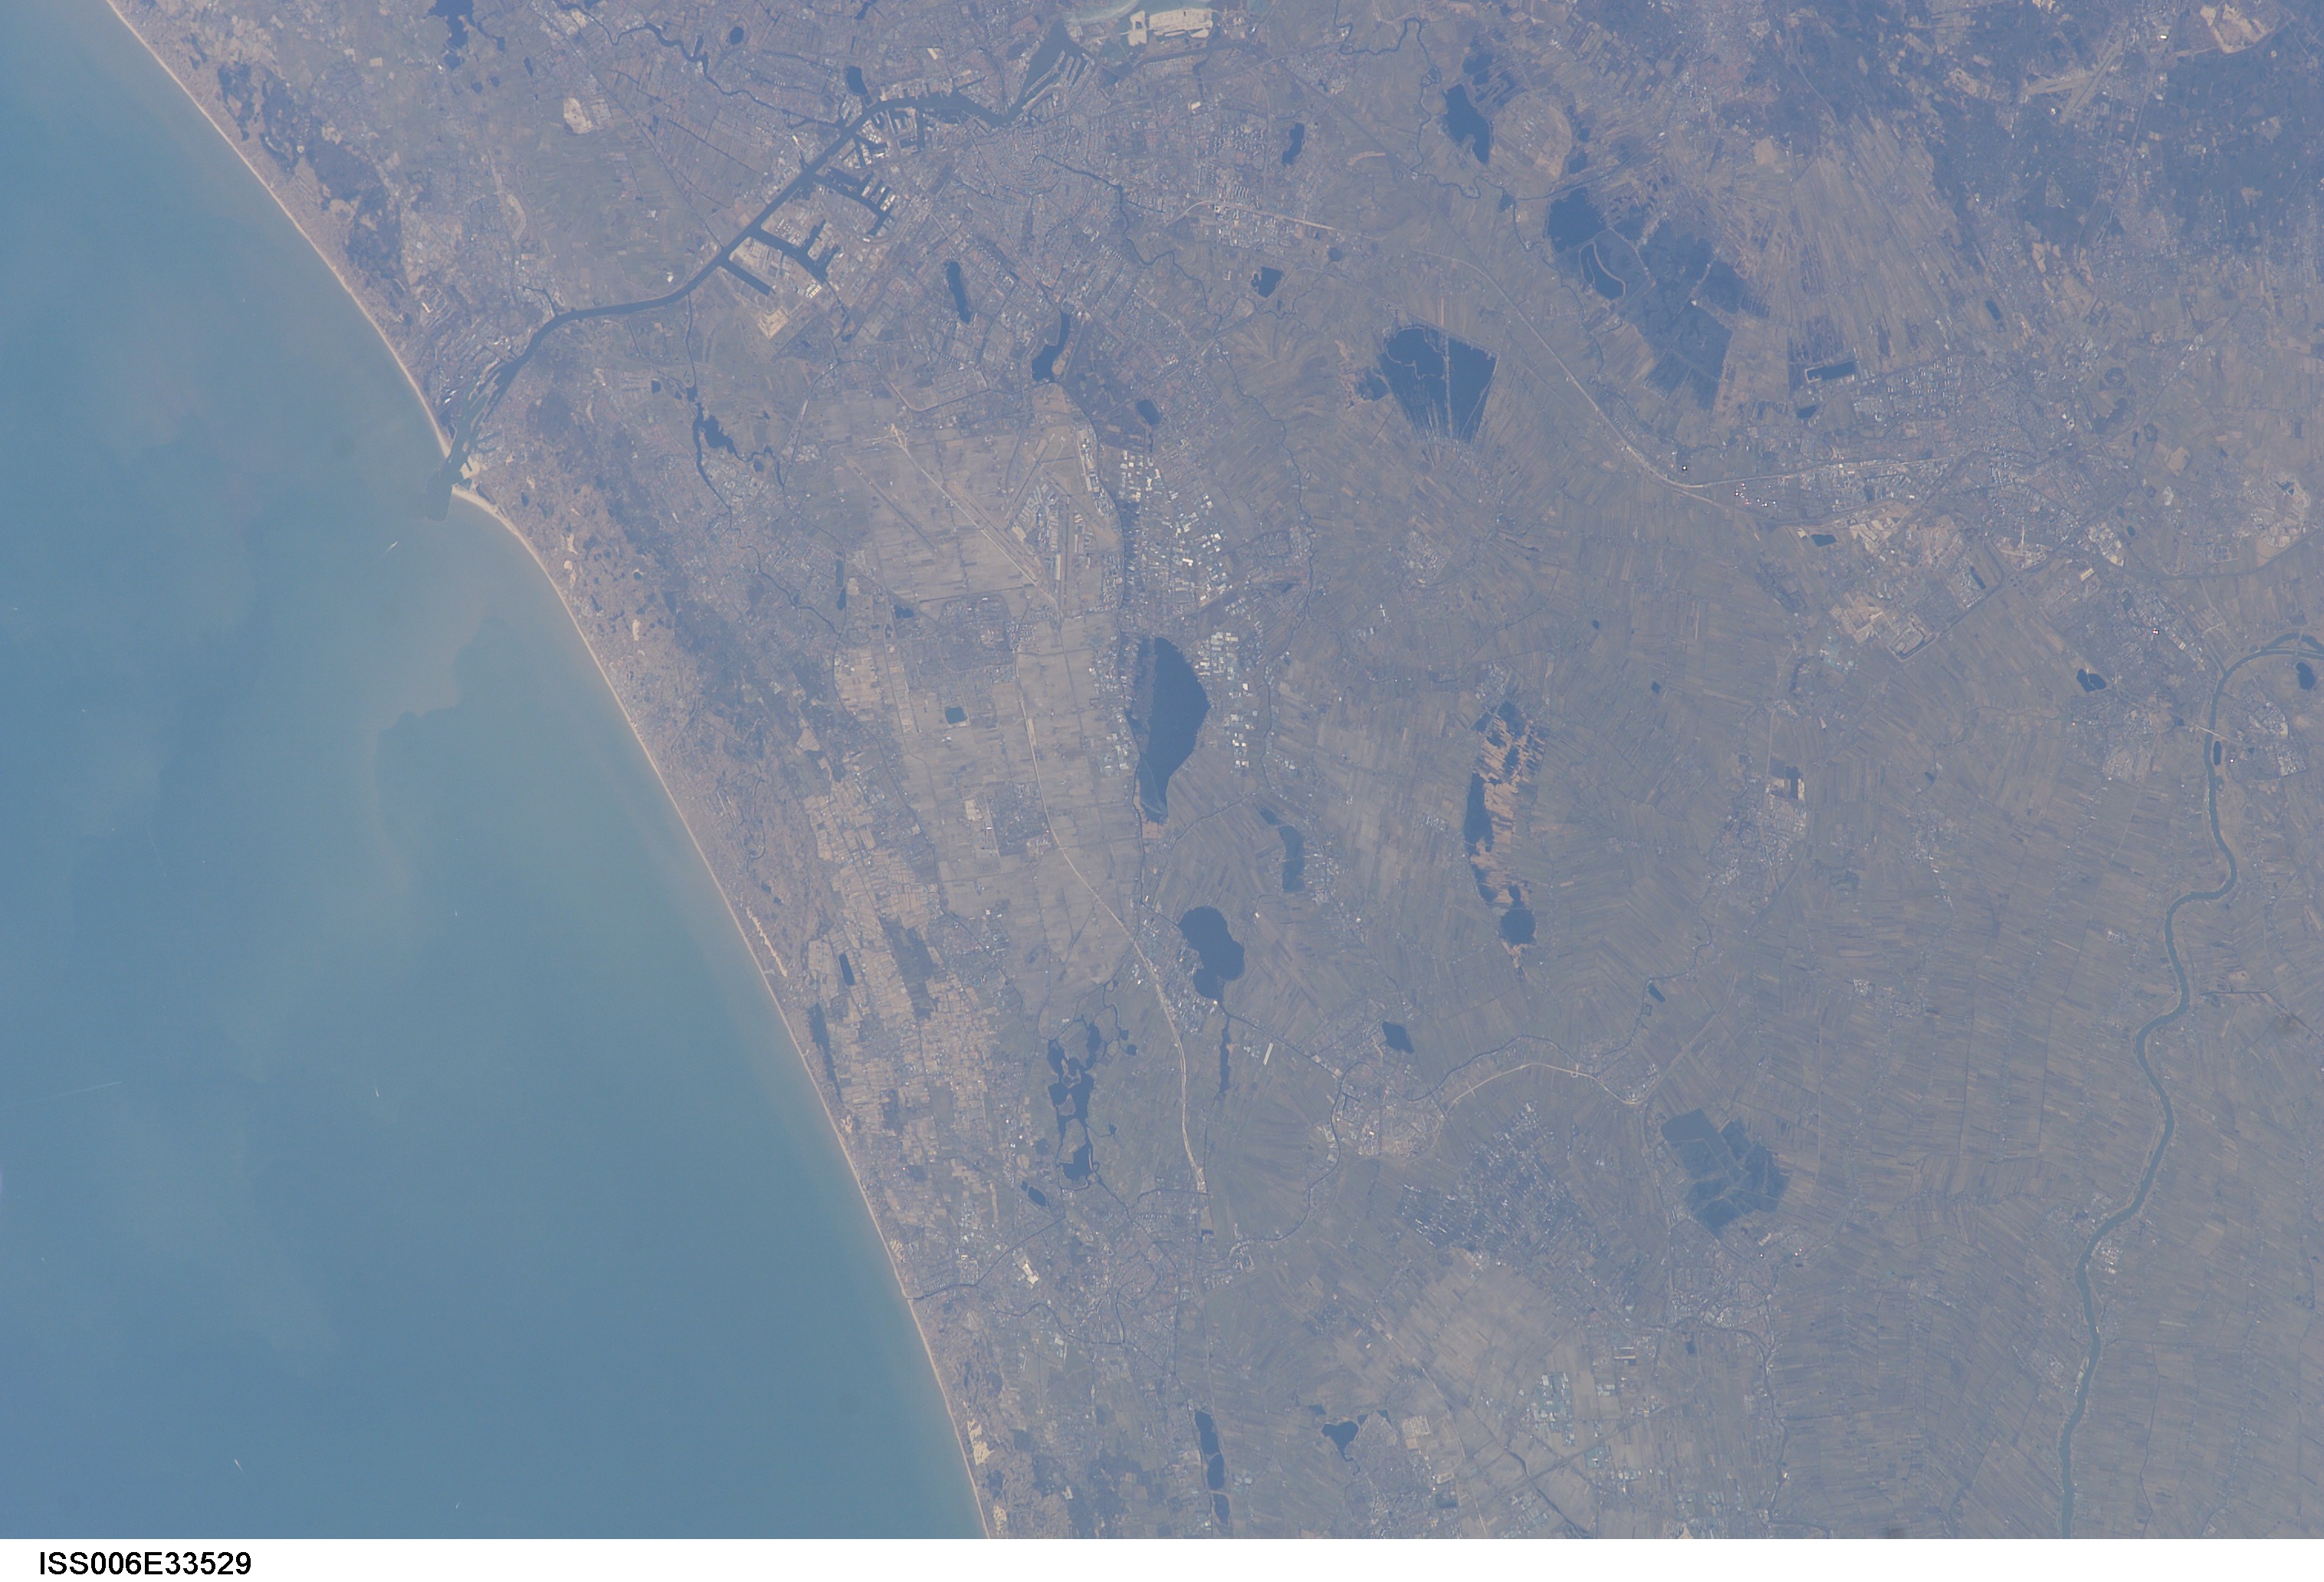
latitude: 52.0
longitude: 4.5
